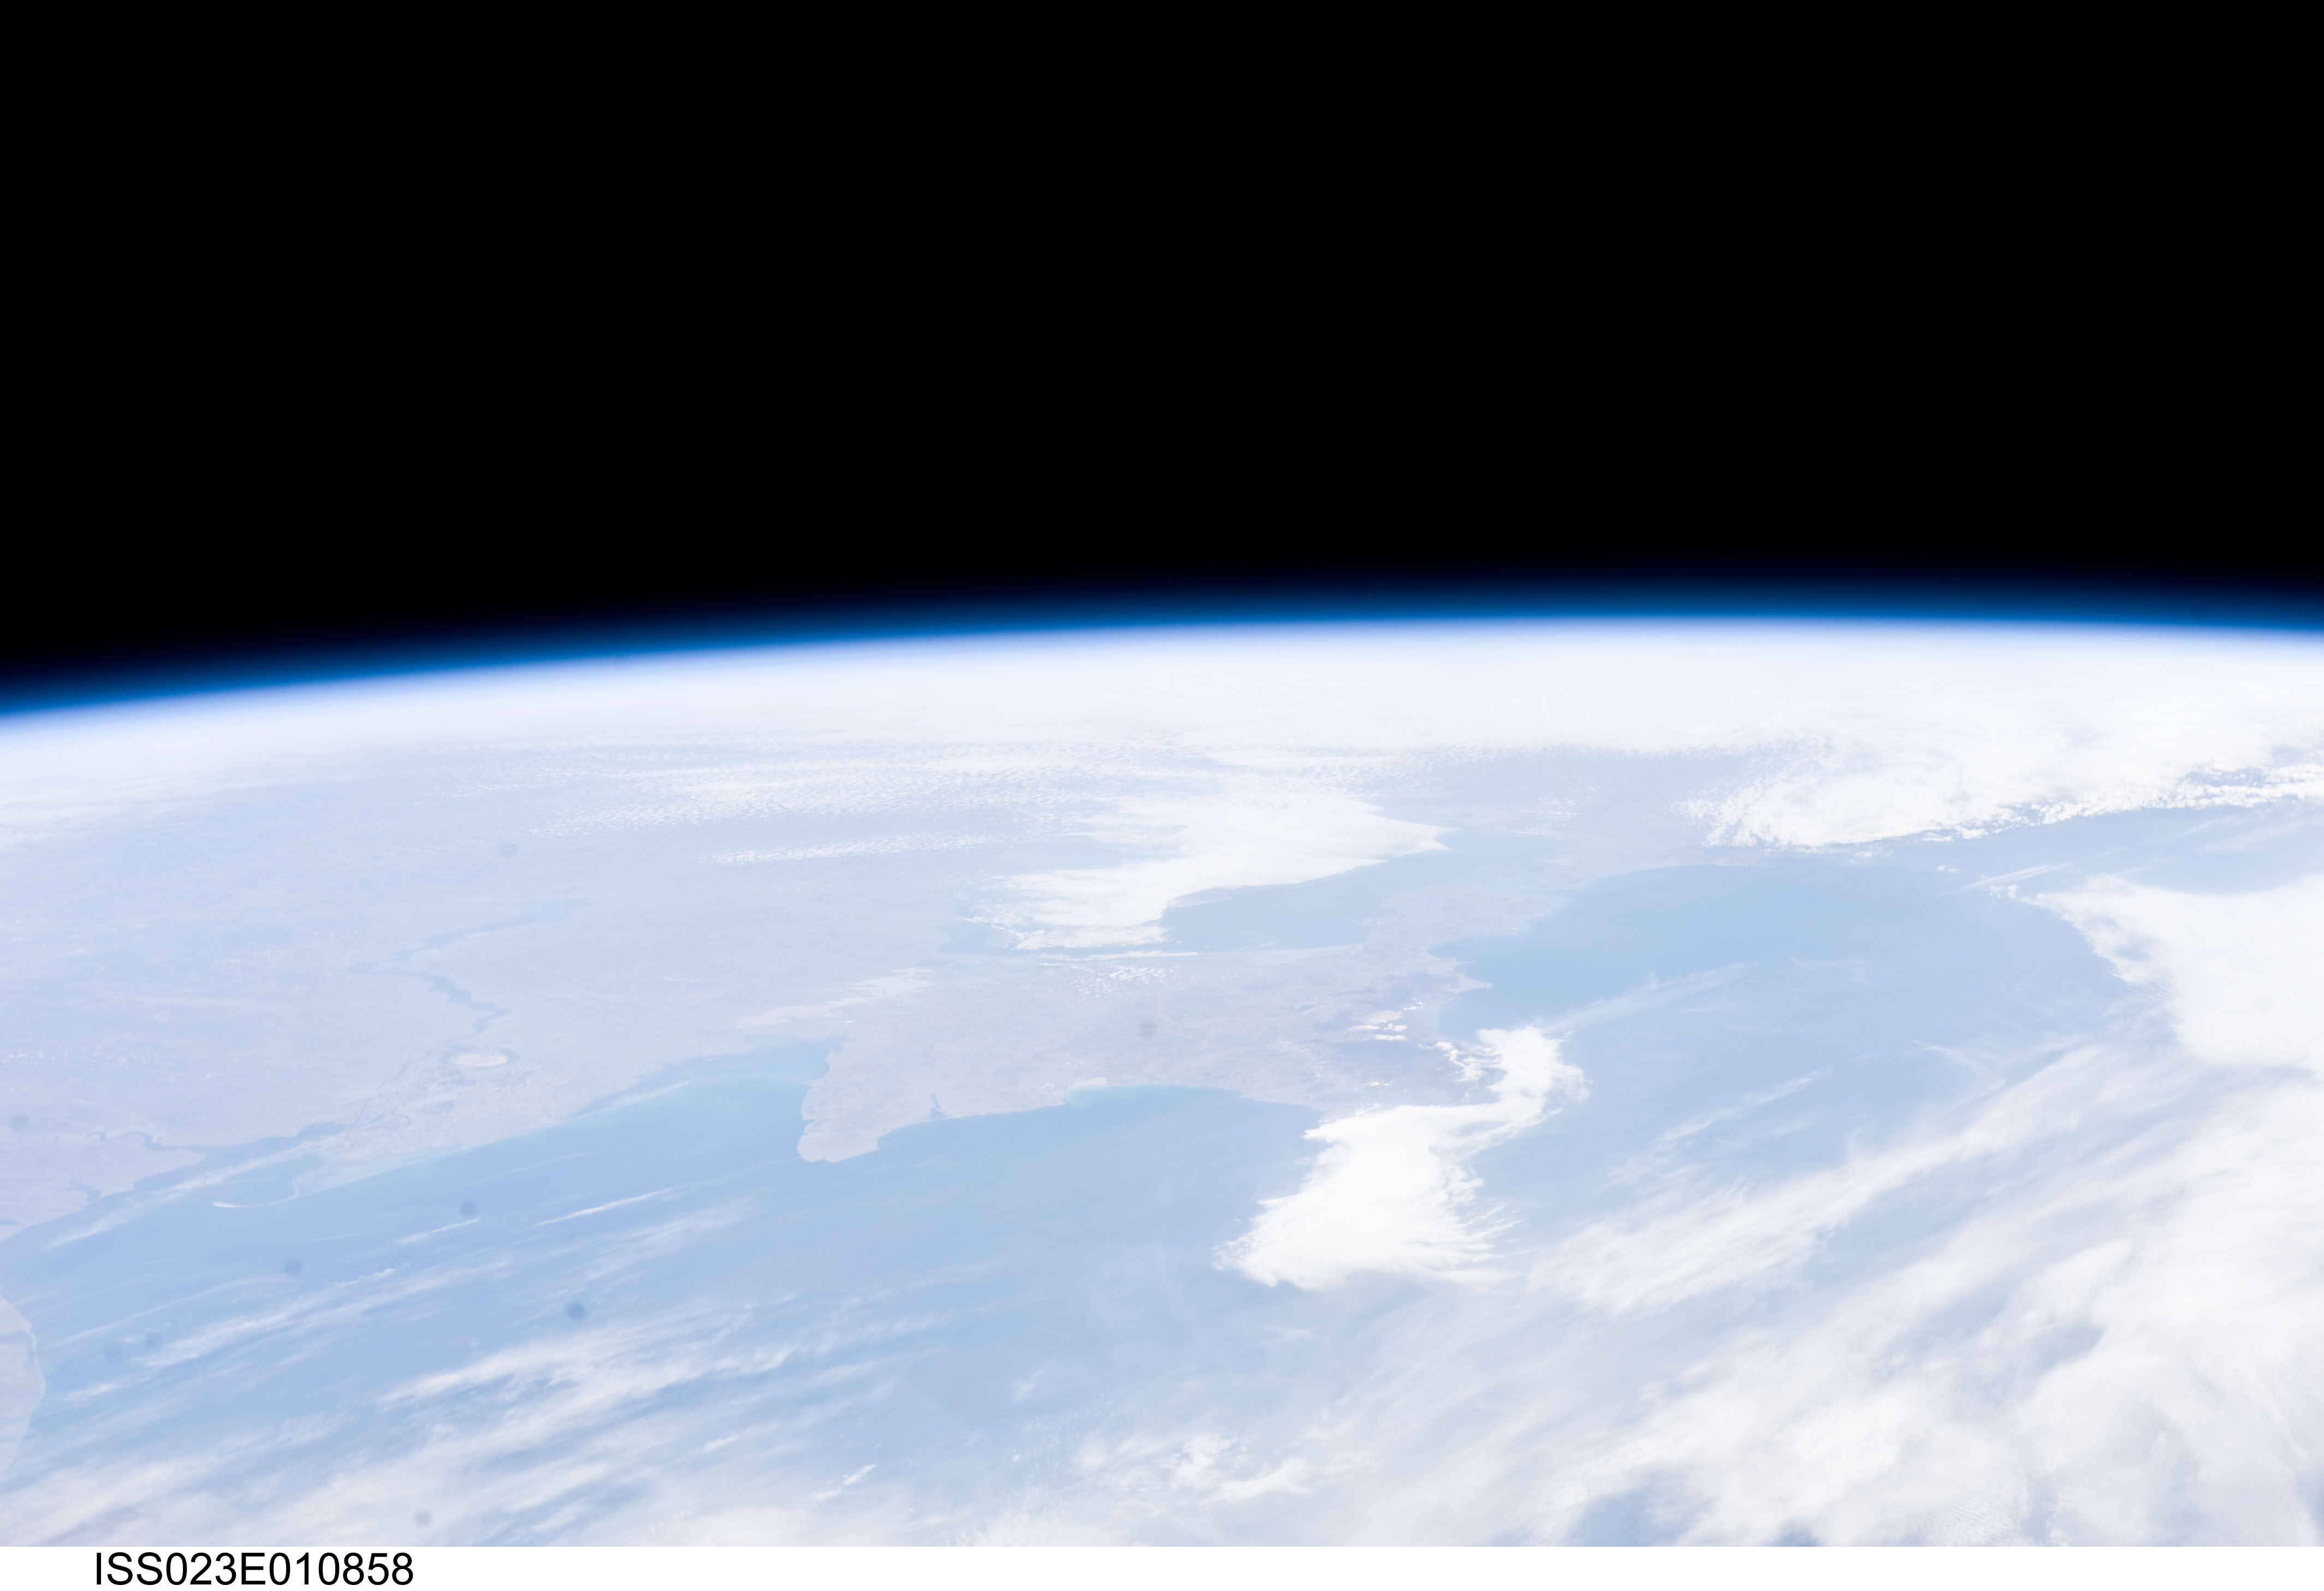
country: UKRAINE
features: PAN-COAST, BLACK S., CRIMEAN PEN., S. OF AZOV, HAZE
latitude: 47.0
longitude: 36.0
